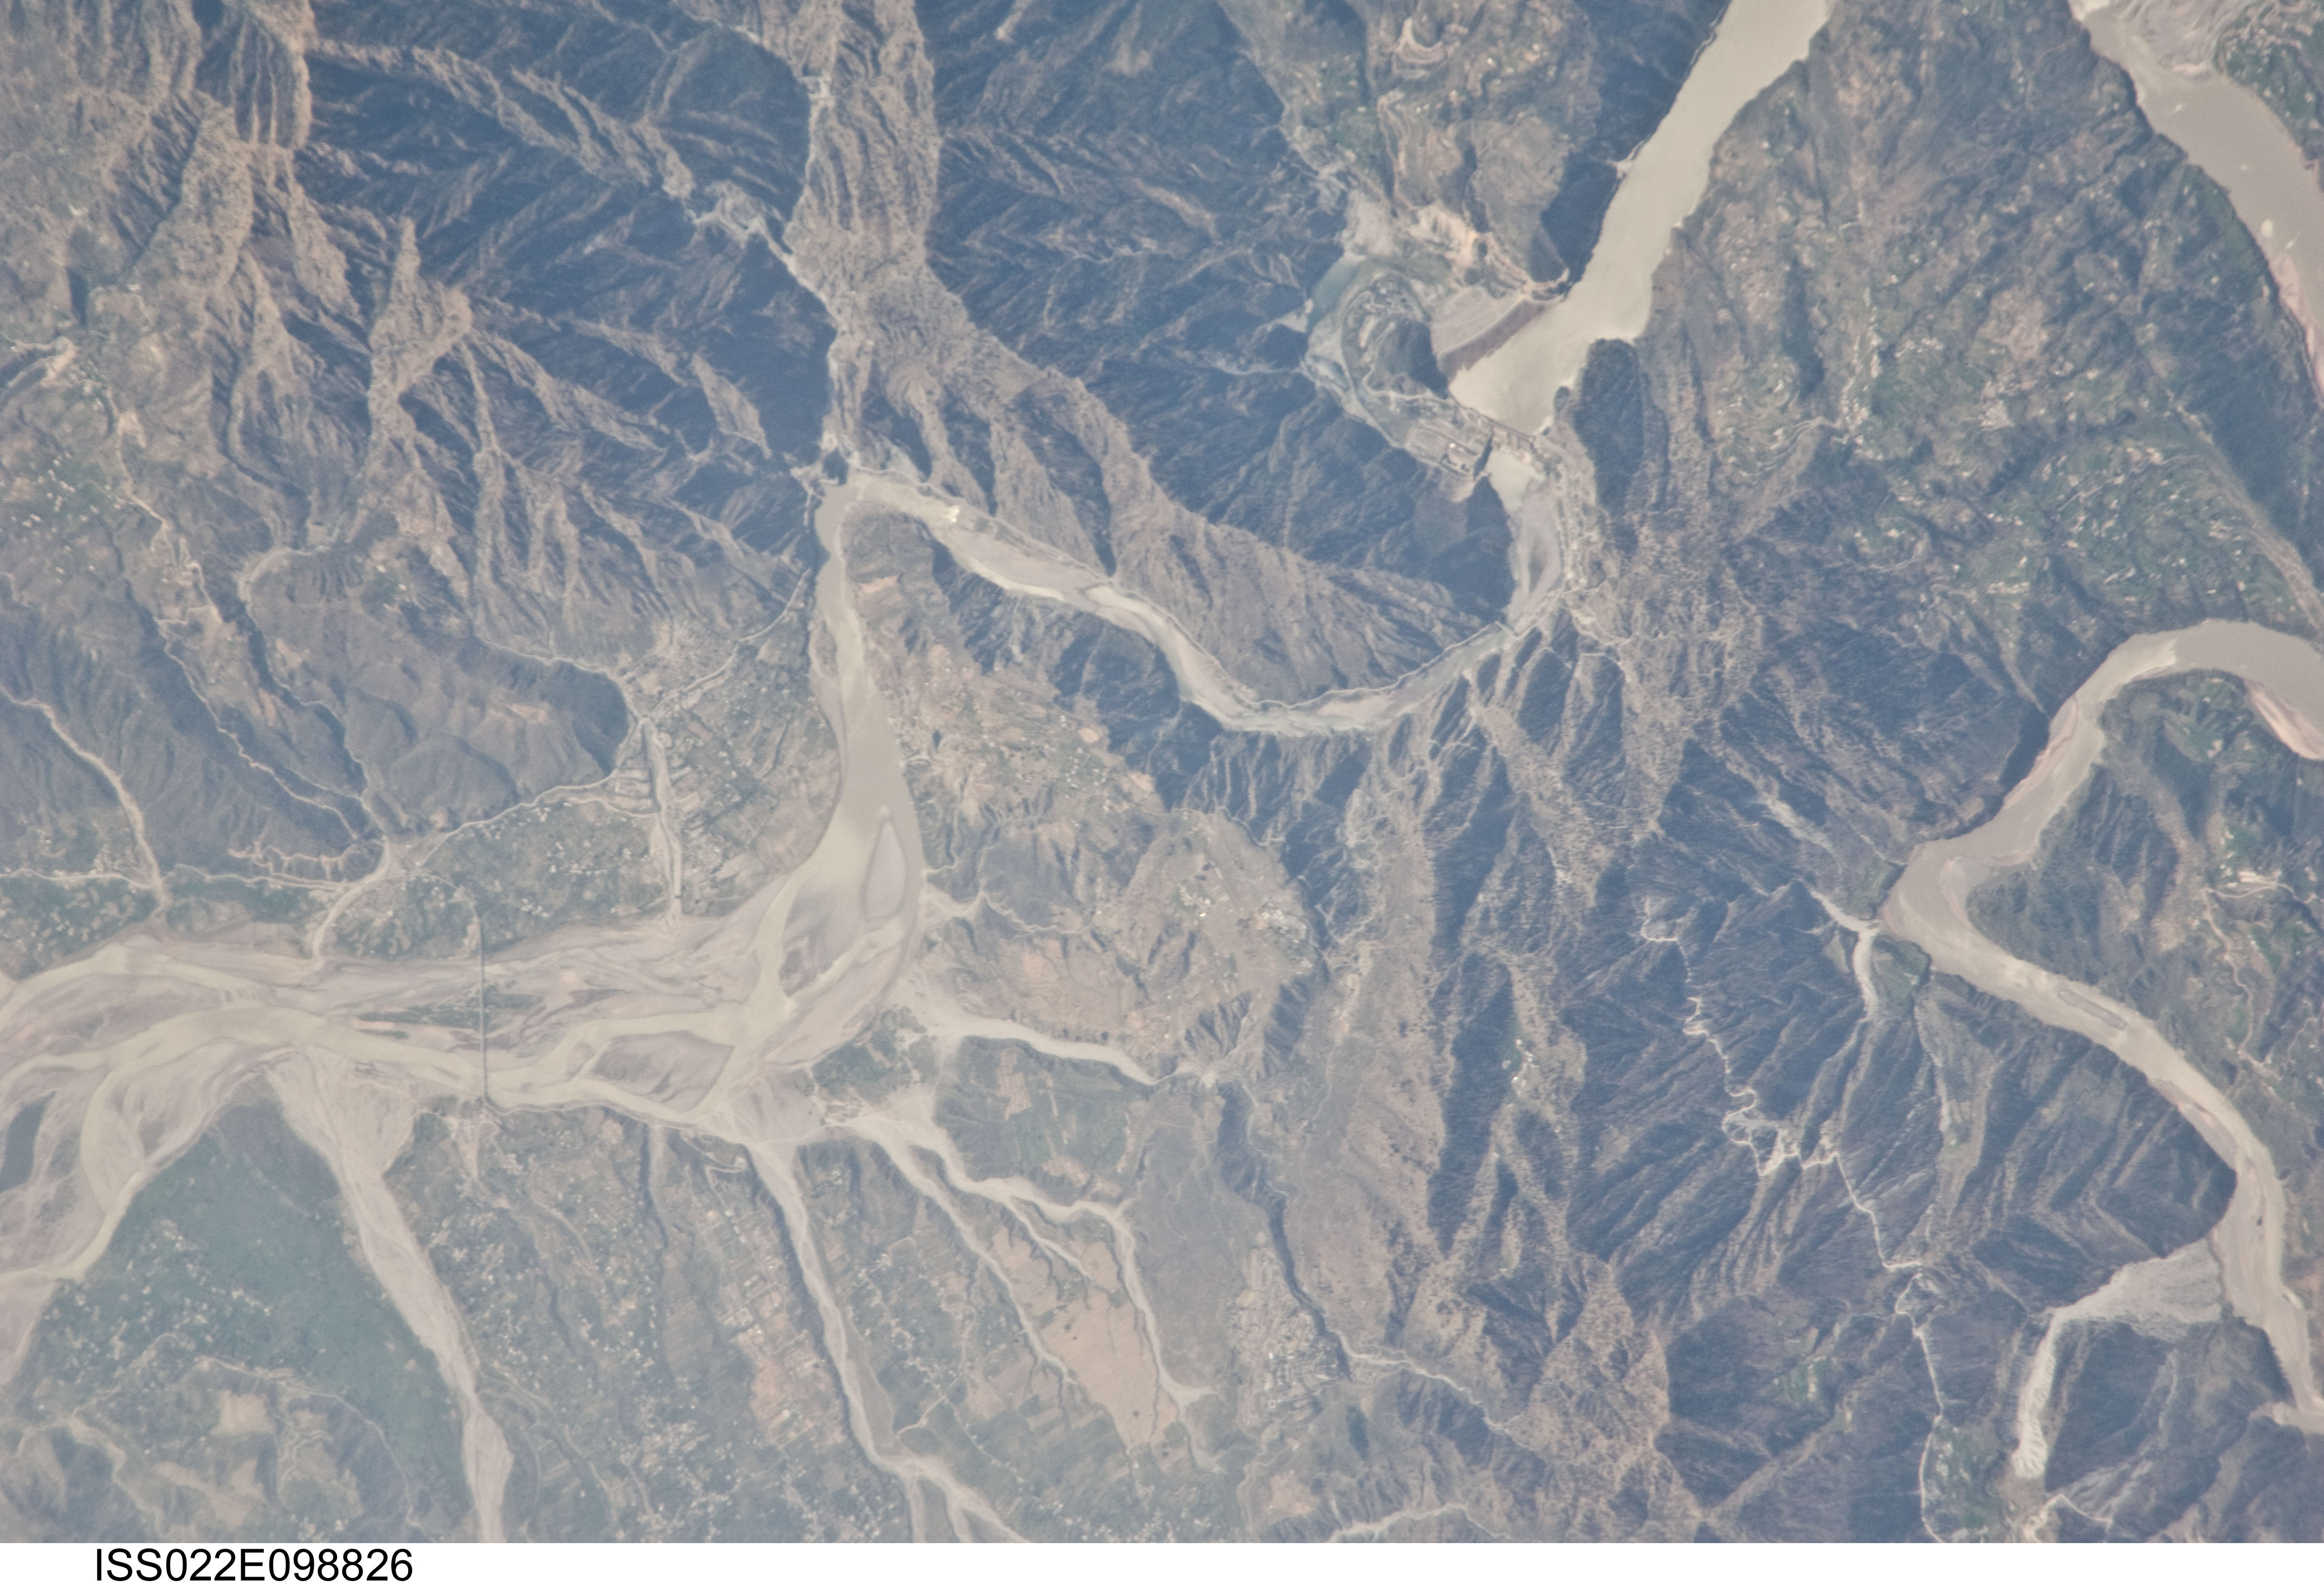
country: INDIA
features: CHENAB RIVER, RIASI, BRIDGE, MTS.
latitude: 33.1
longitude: 74.8
